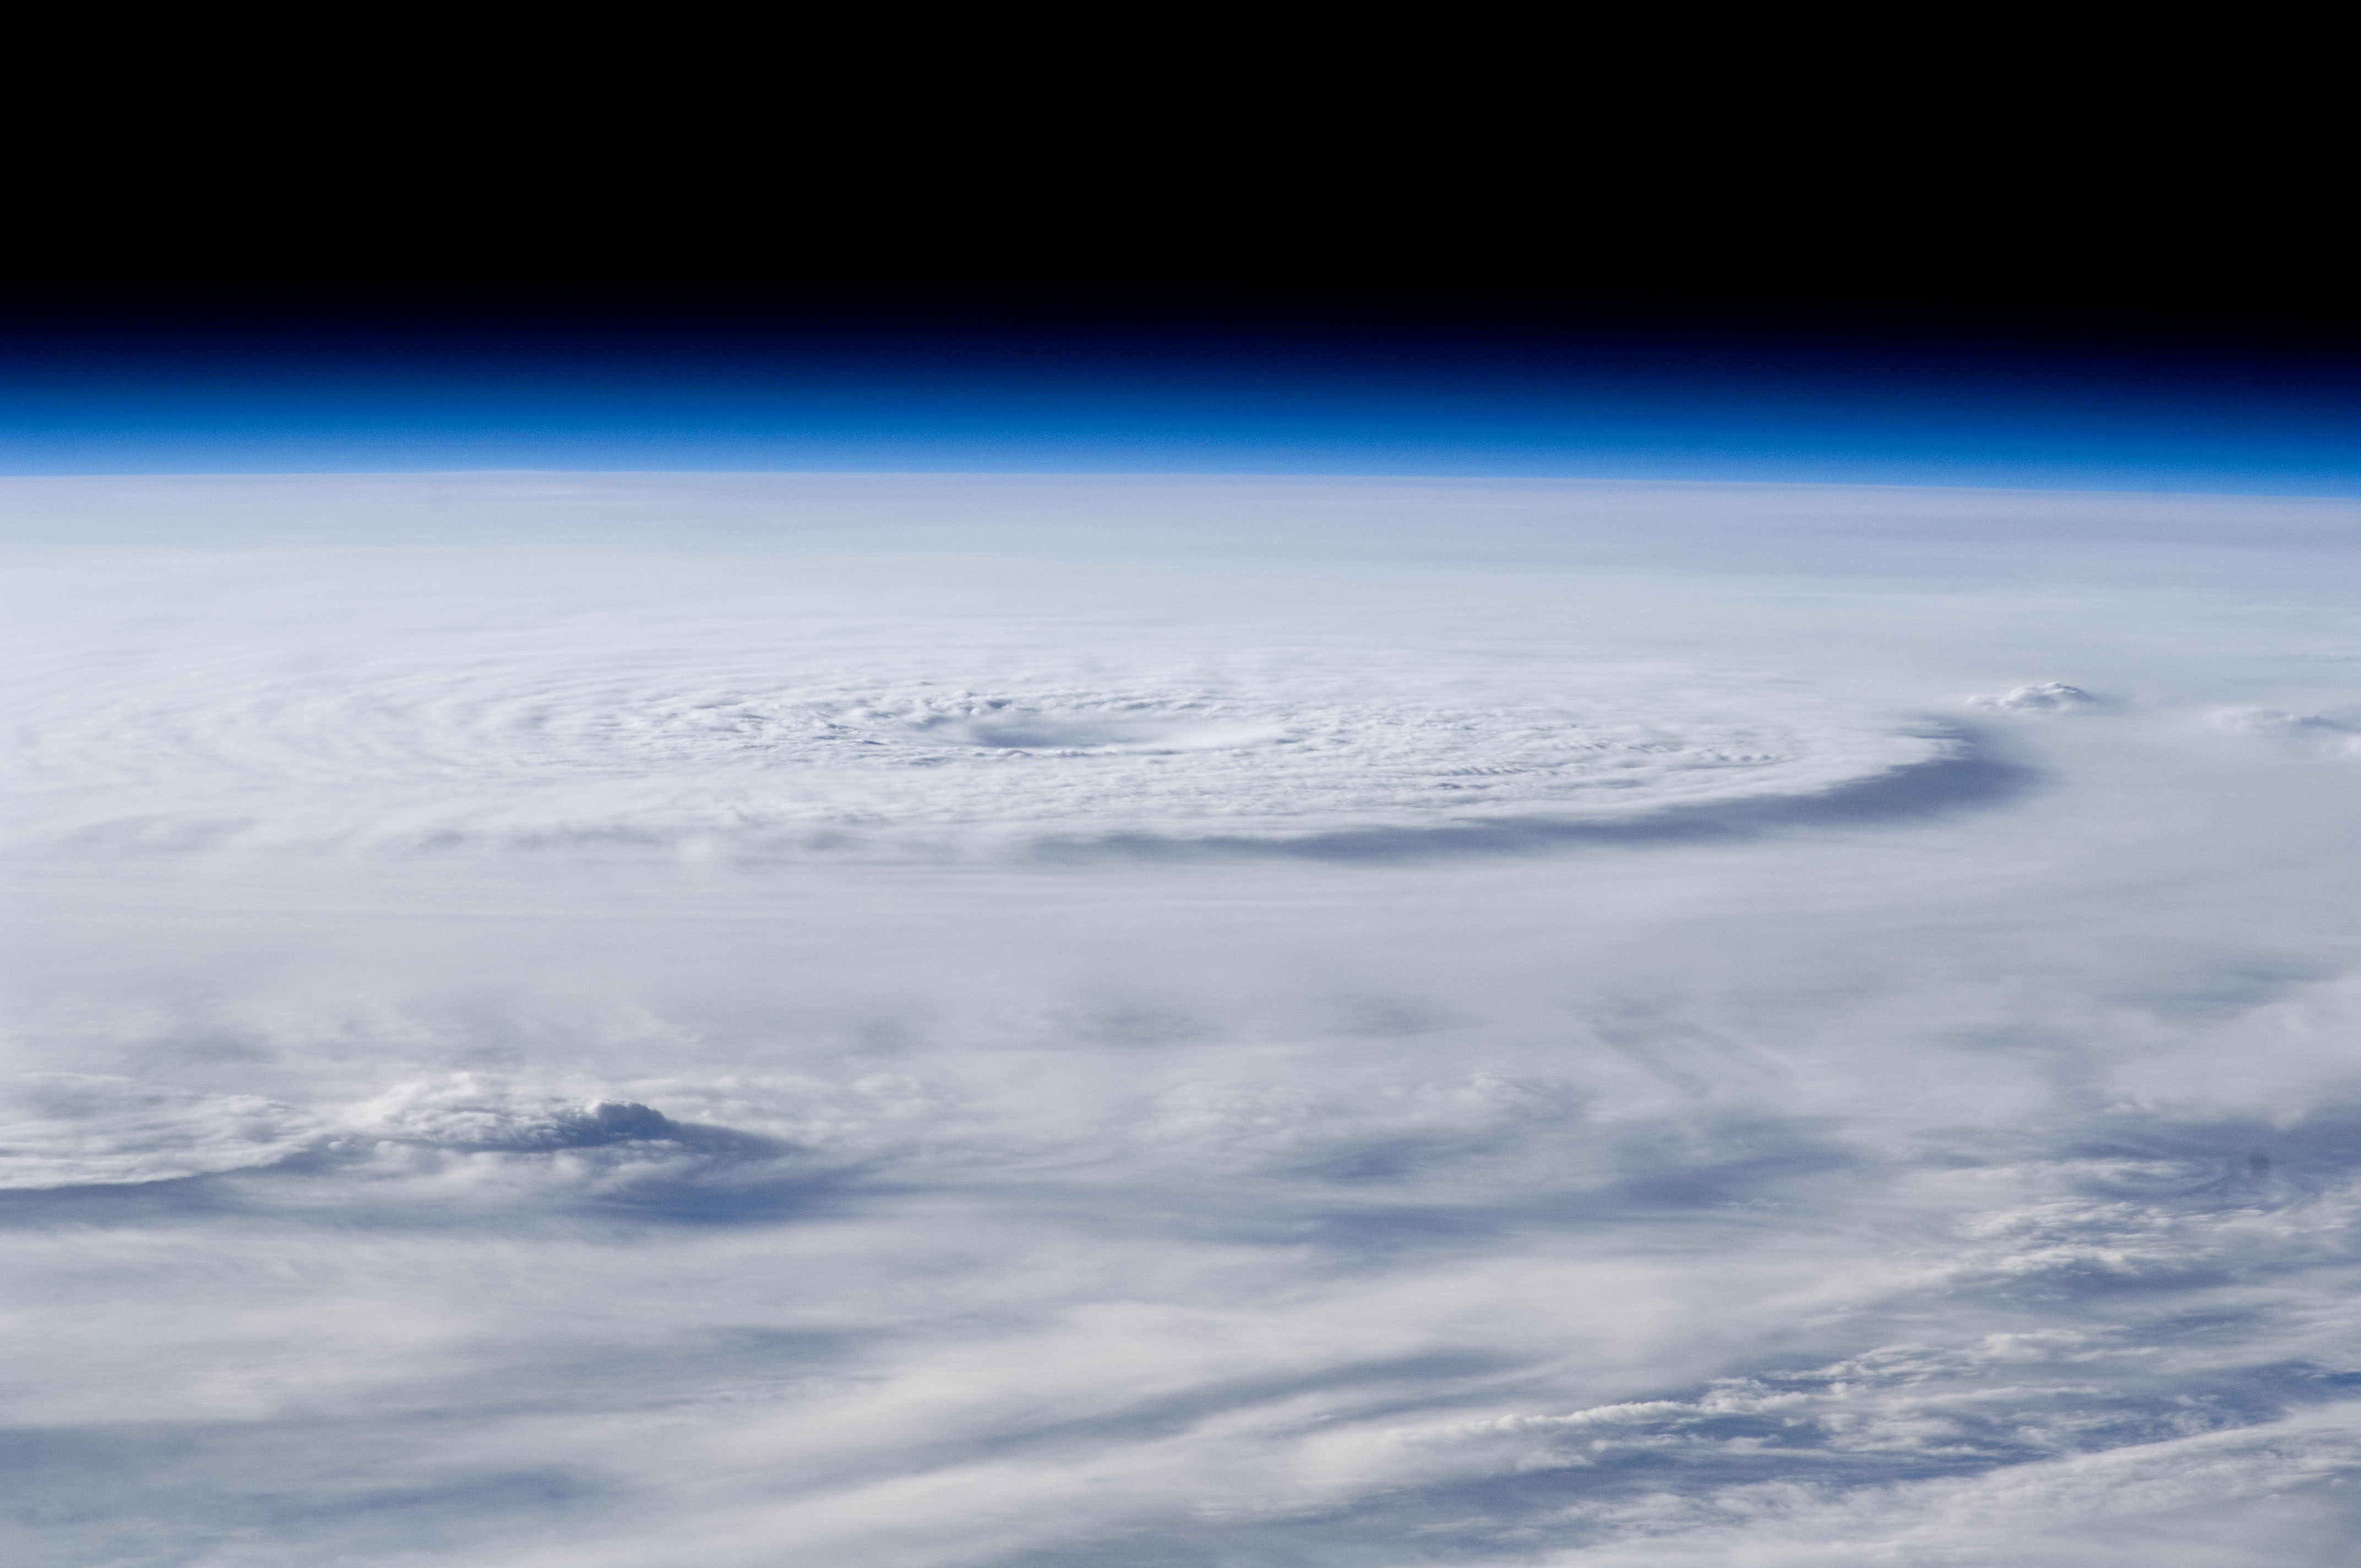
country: PACIFIC OCEAN
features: PAN-TYPHOON BOPHA, EYE
